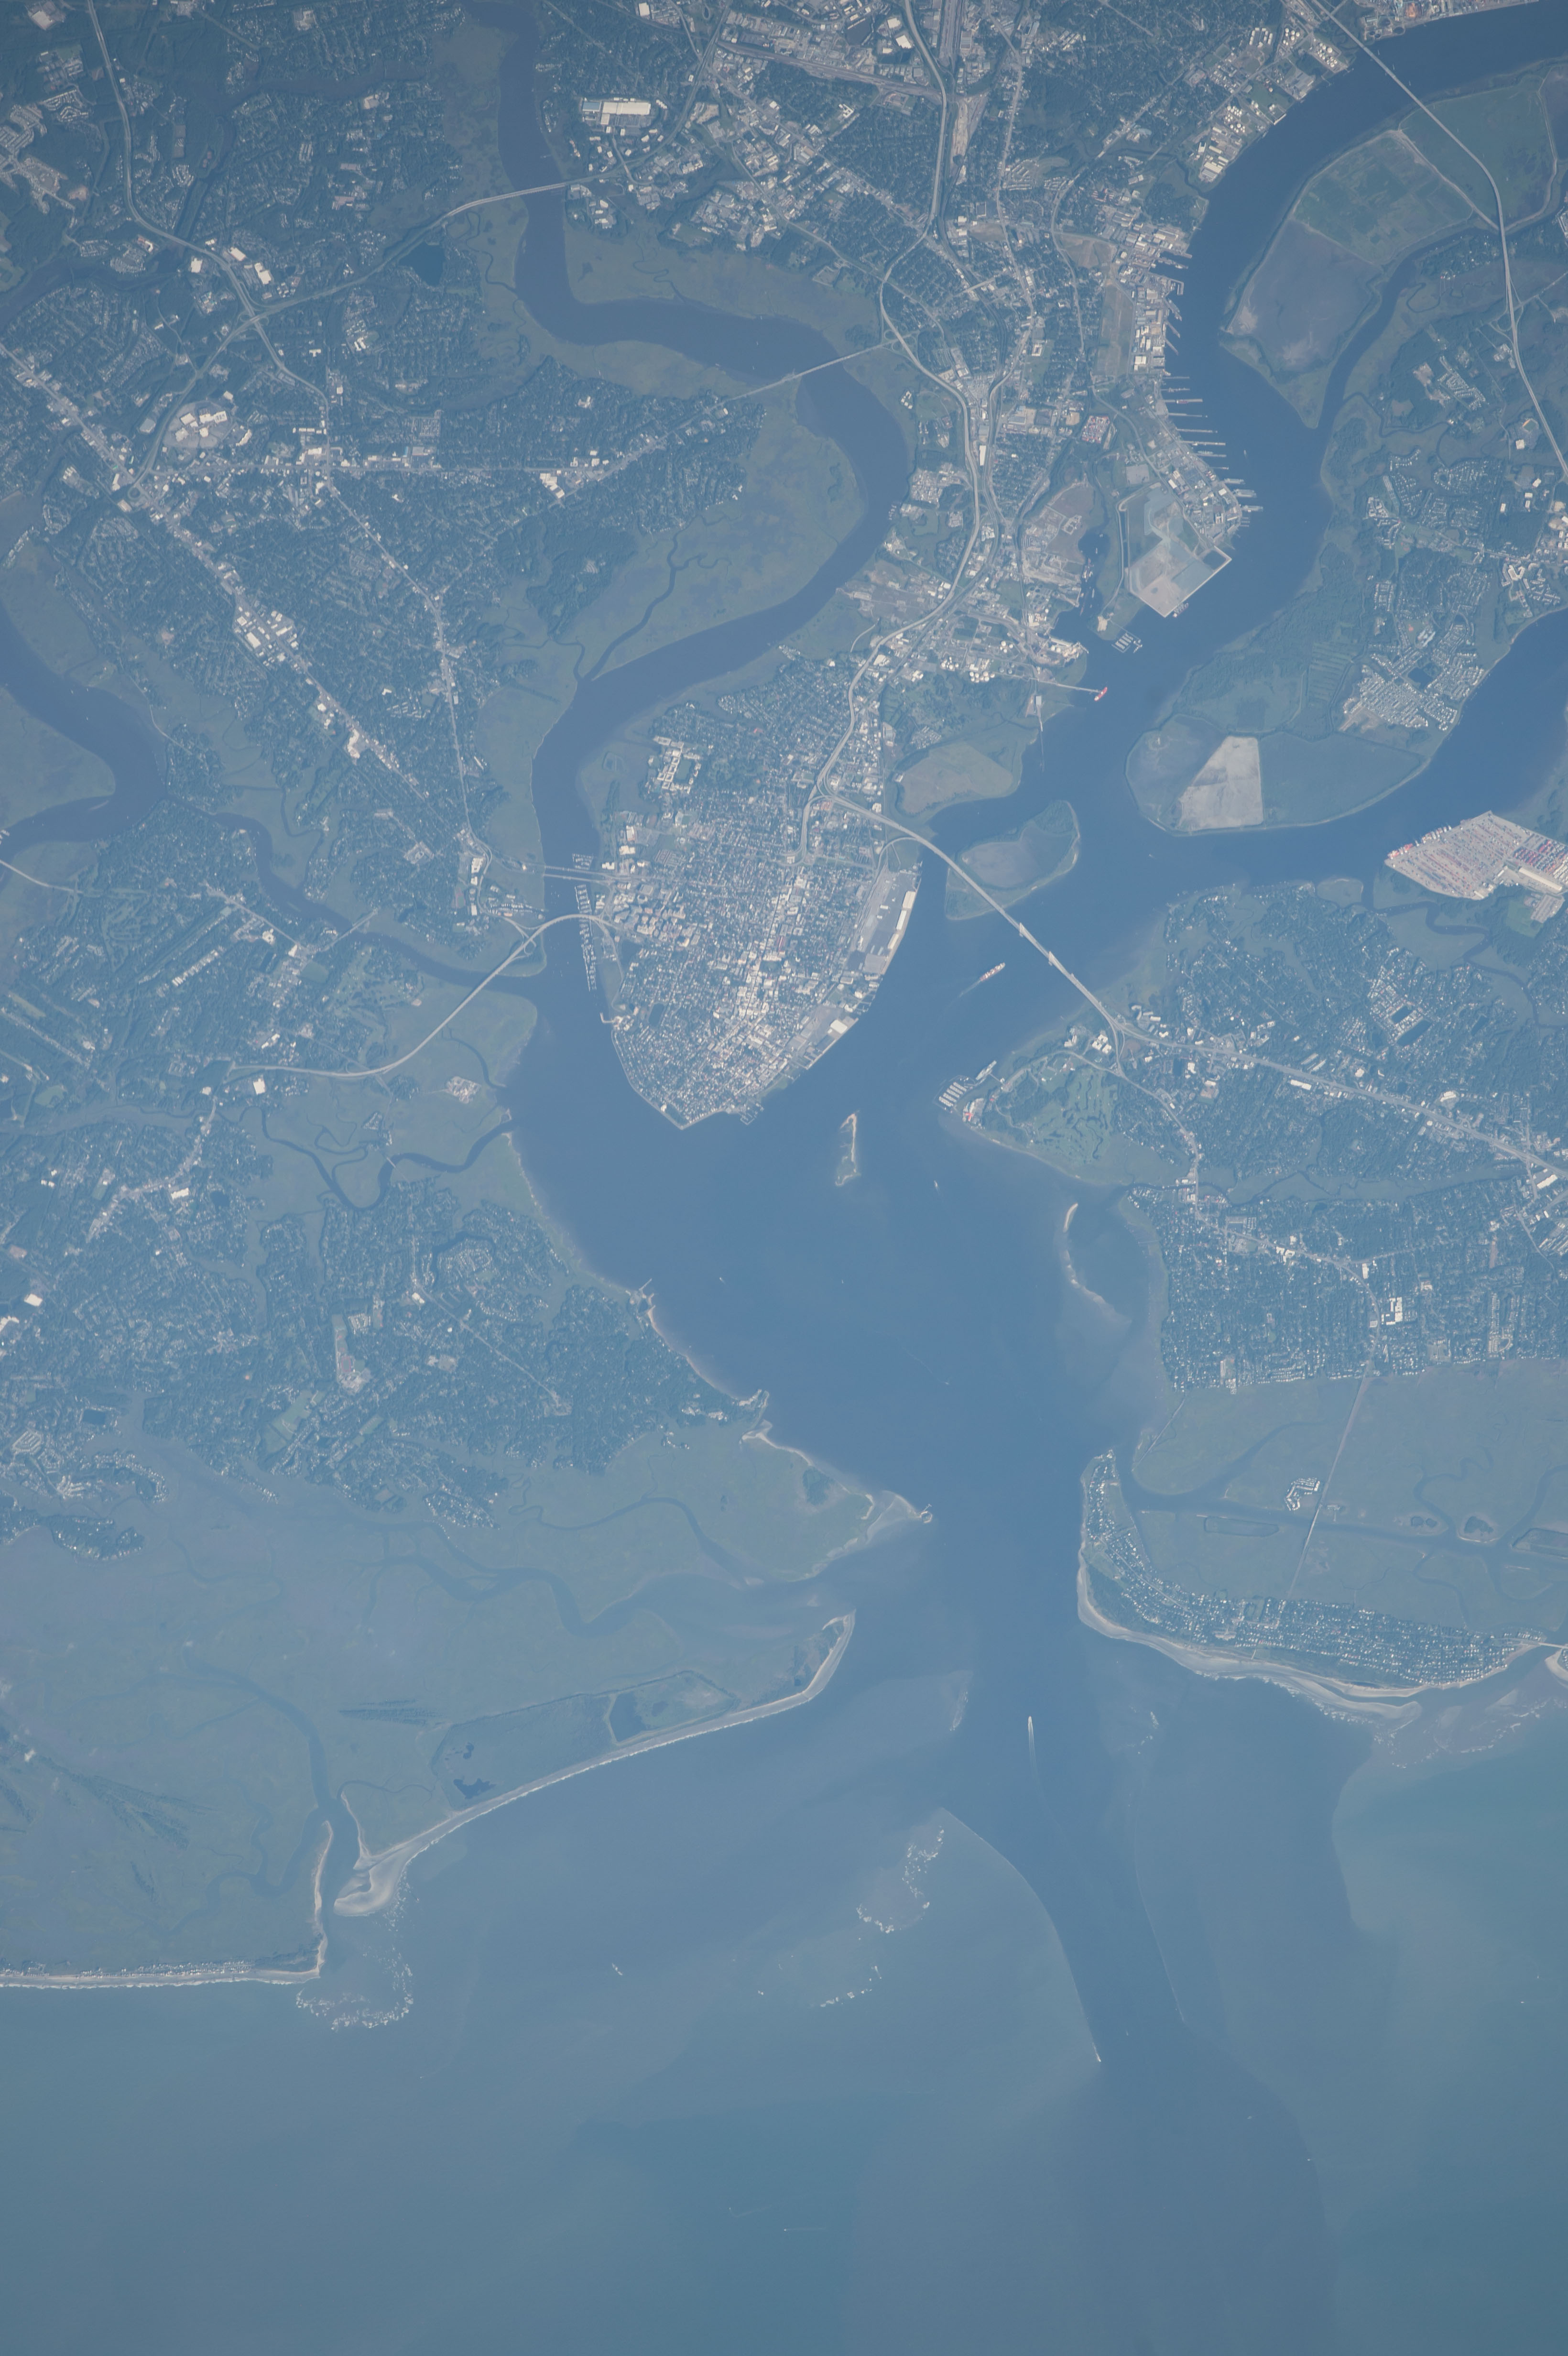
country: USA-SOUTH CAROLINA
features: SHUTES FOLLY ISLAND, CHARLESTON, HOG ISLAND, PLUM ISLAND
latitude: 32.8
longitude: -79.9
